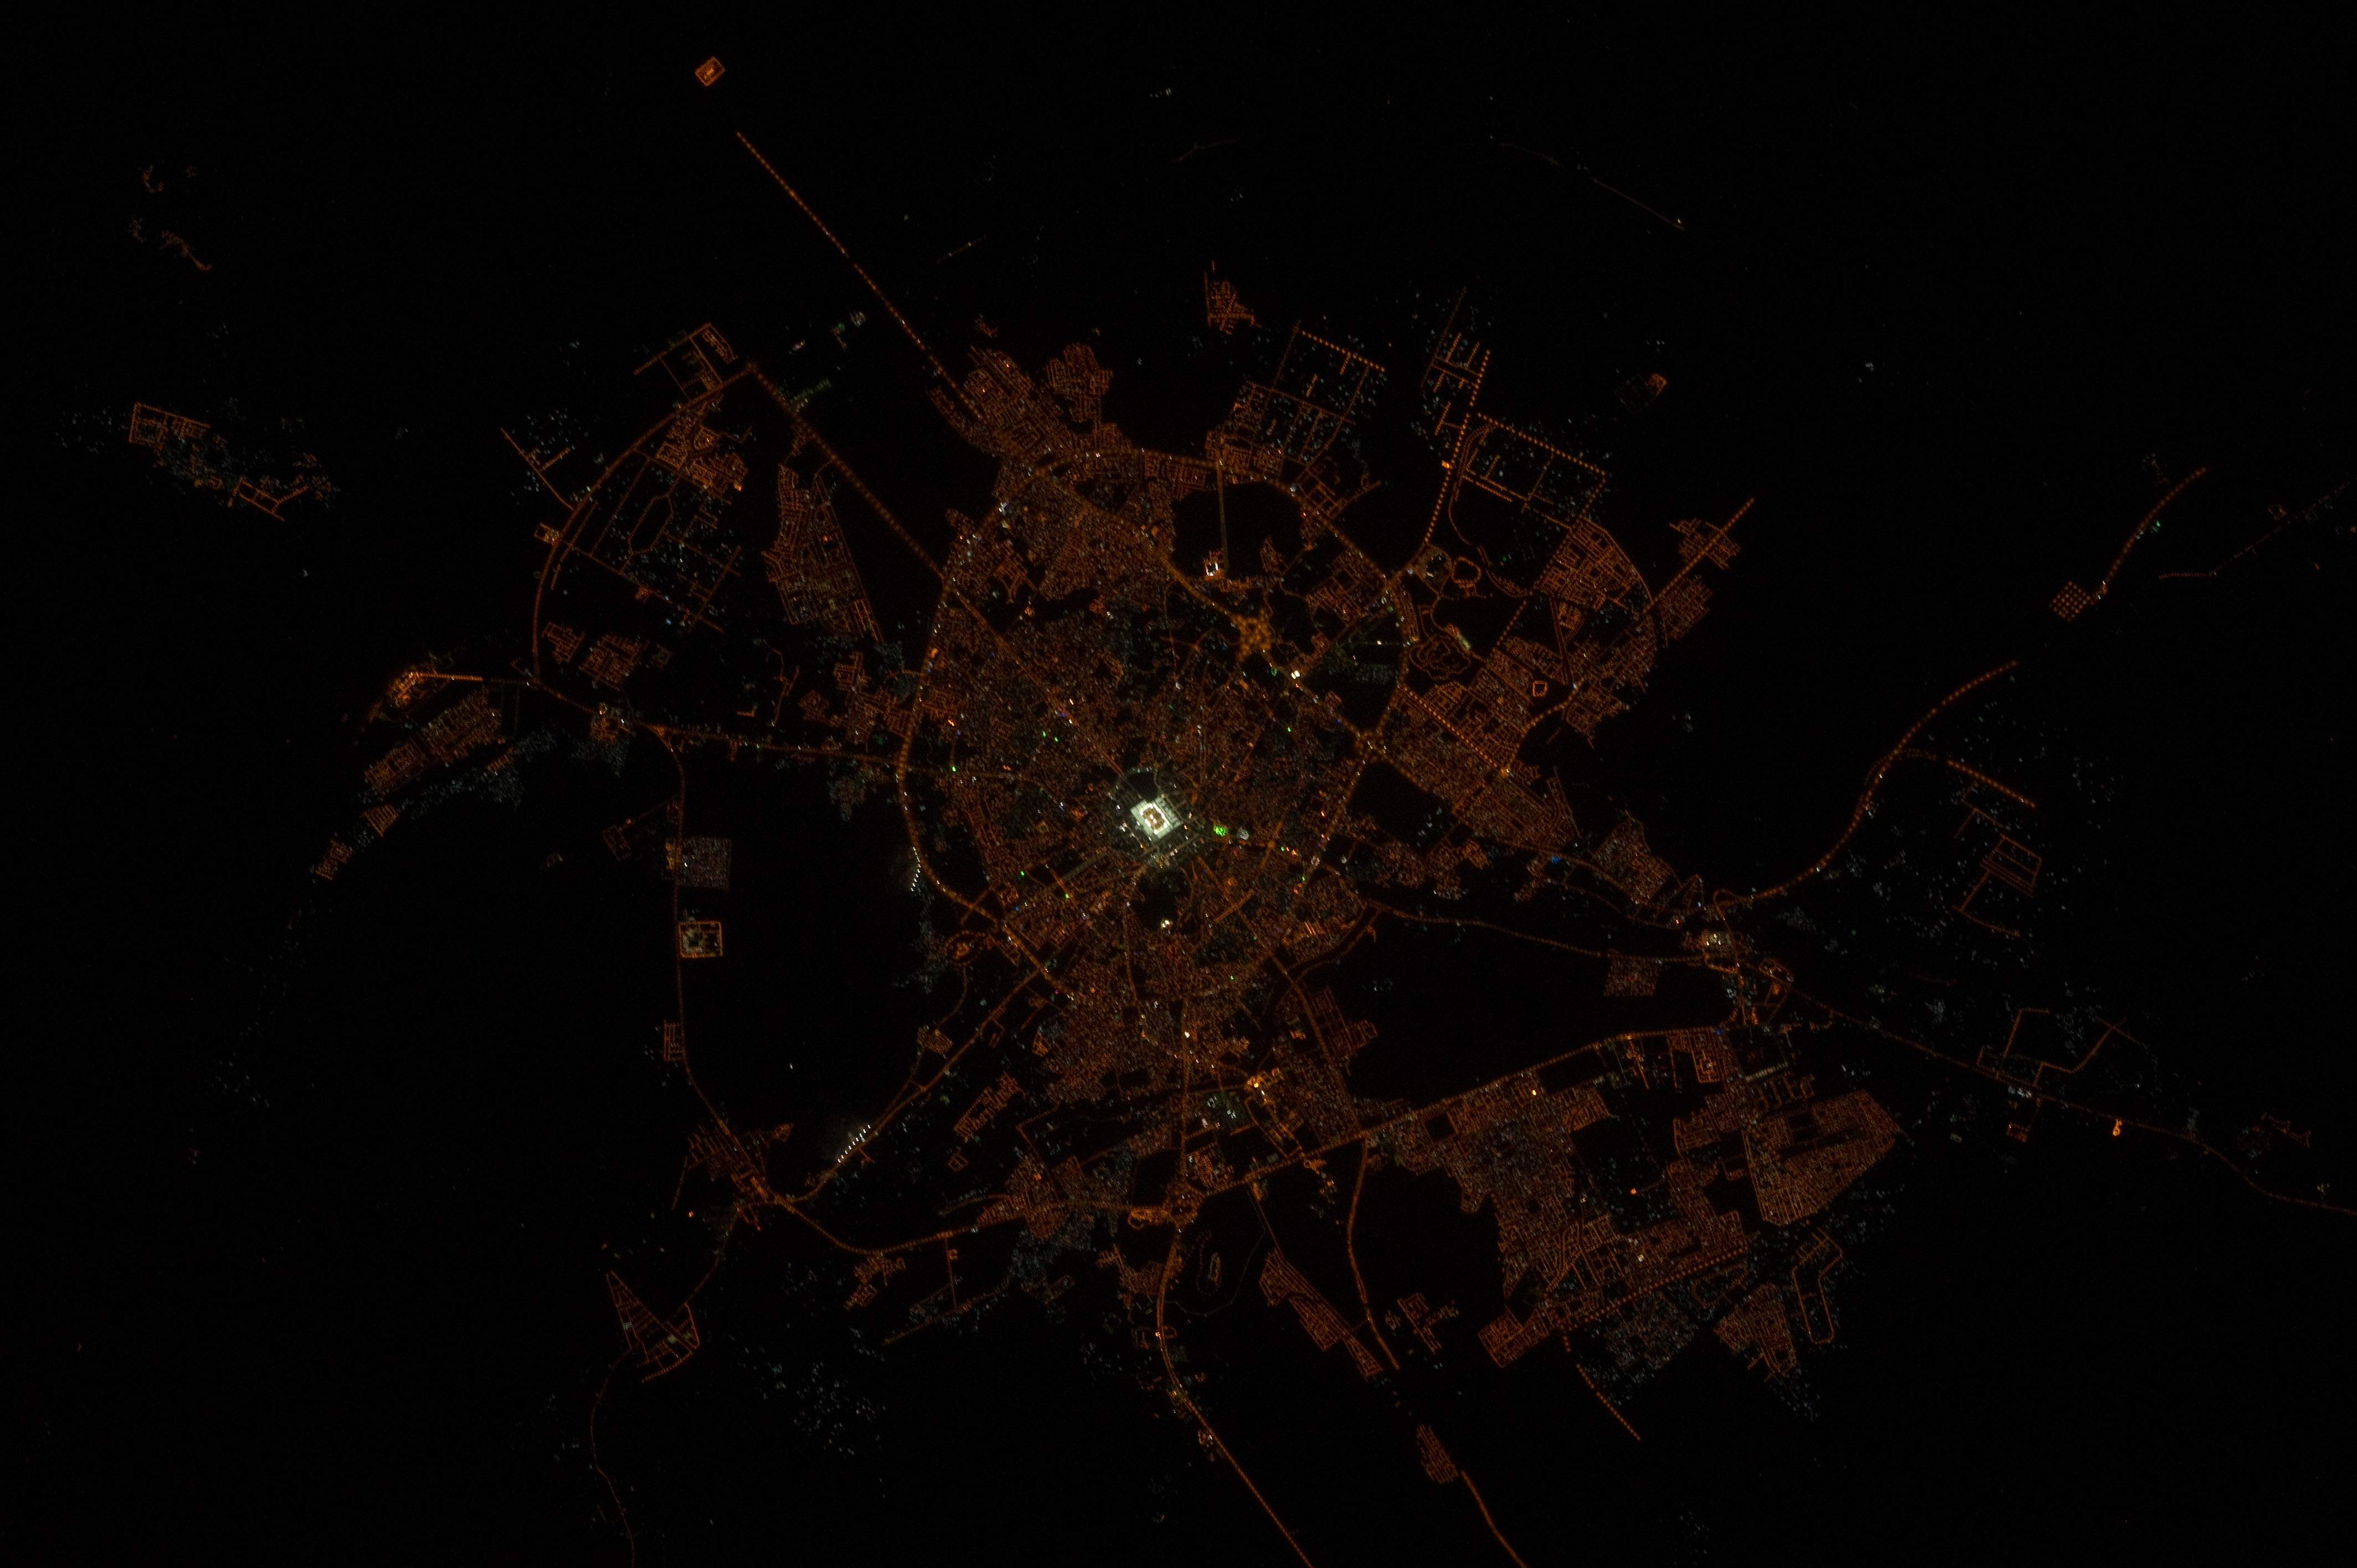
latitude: 24.5
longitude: 39.6
